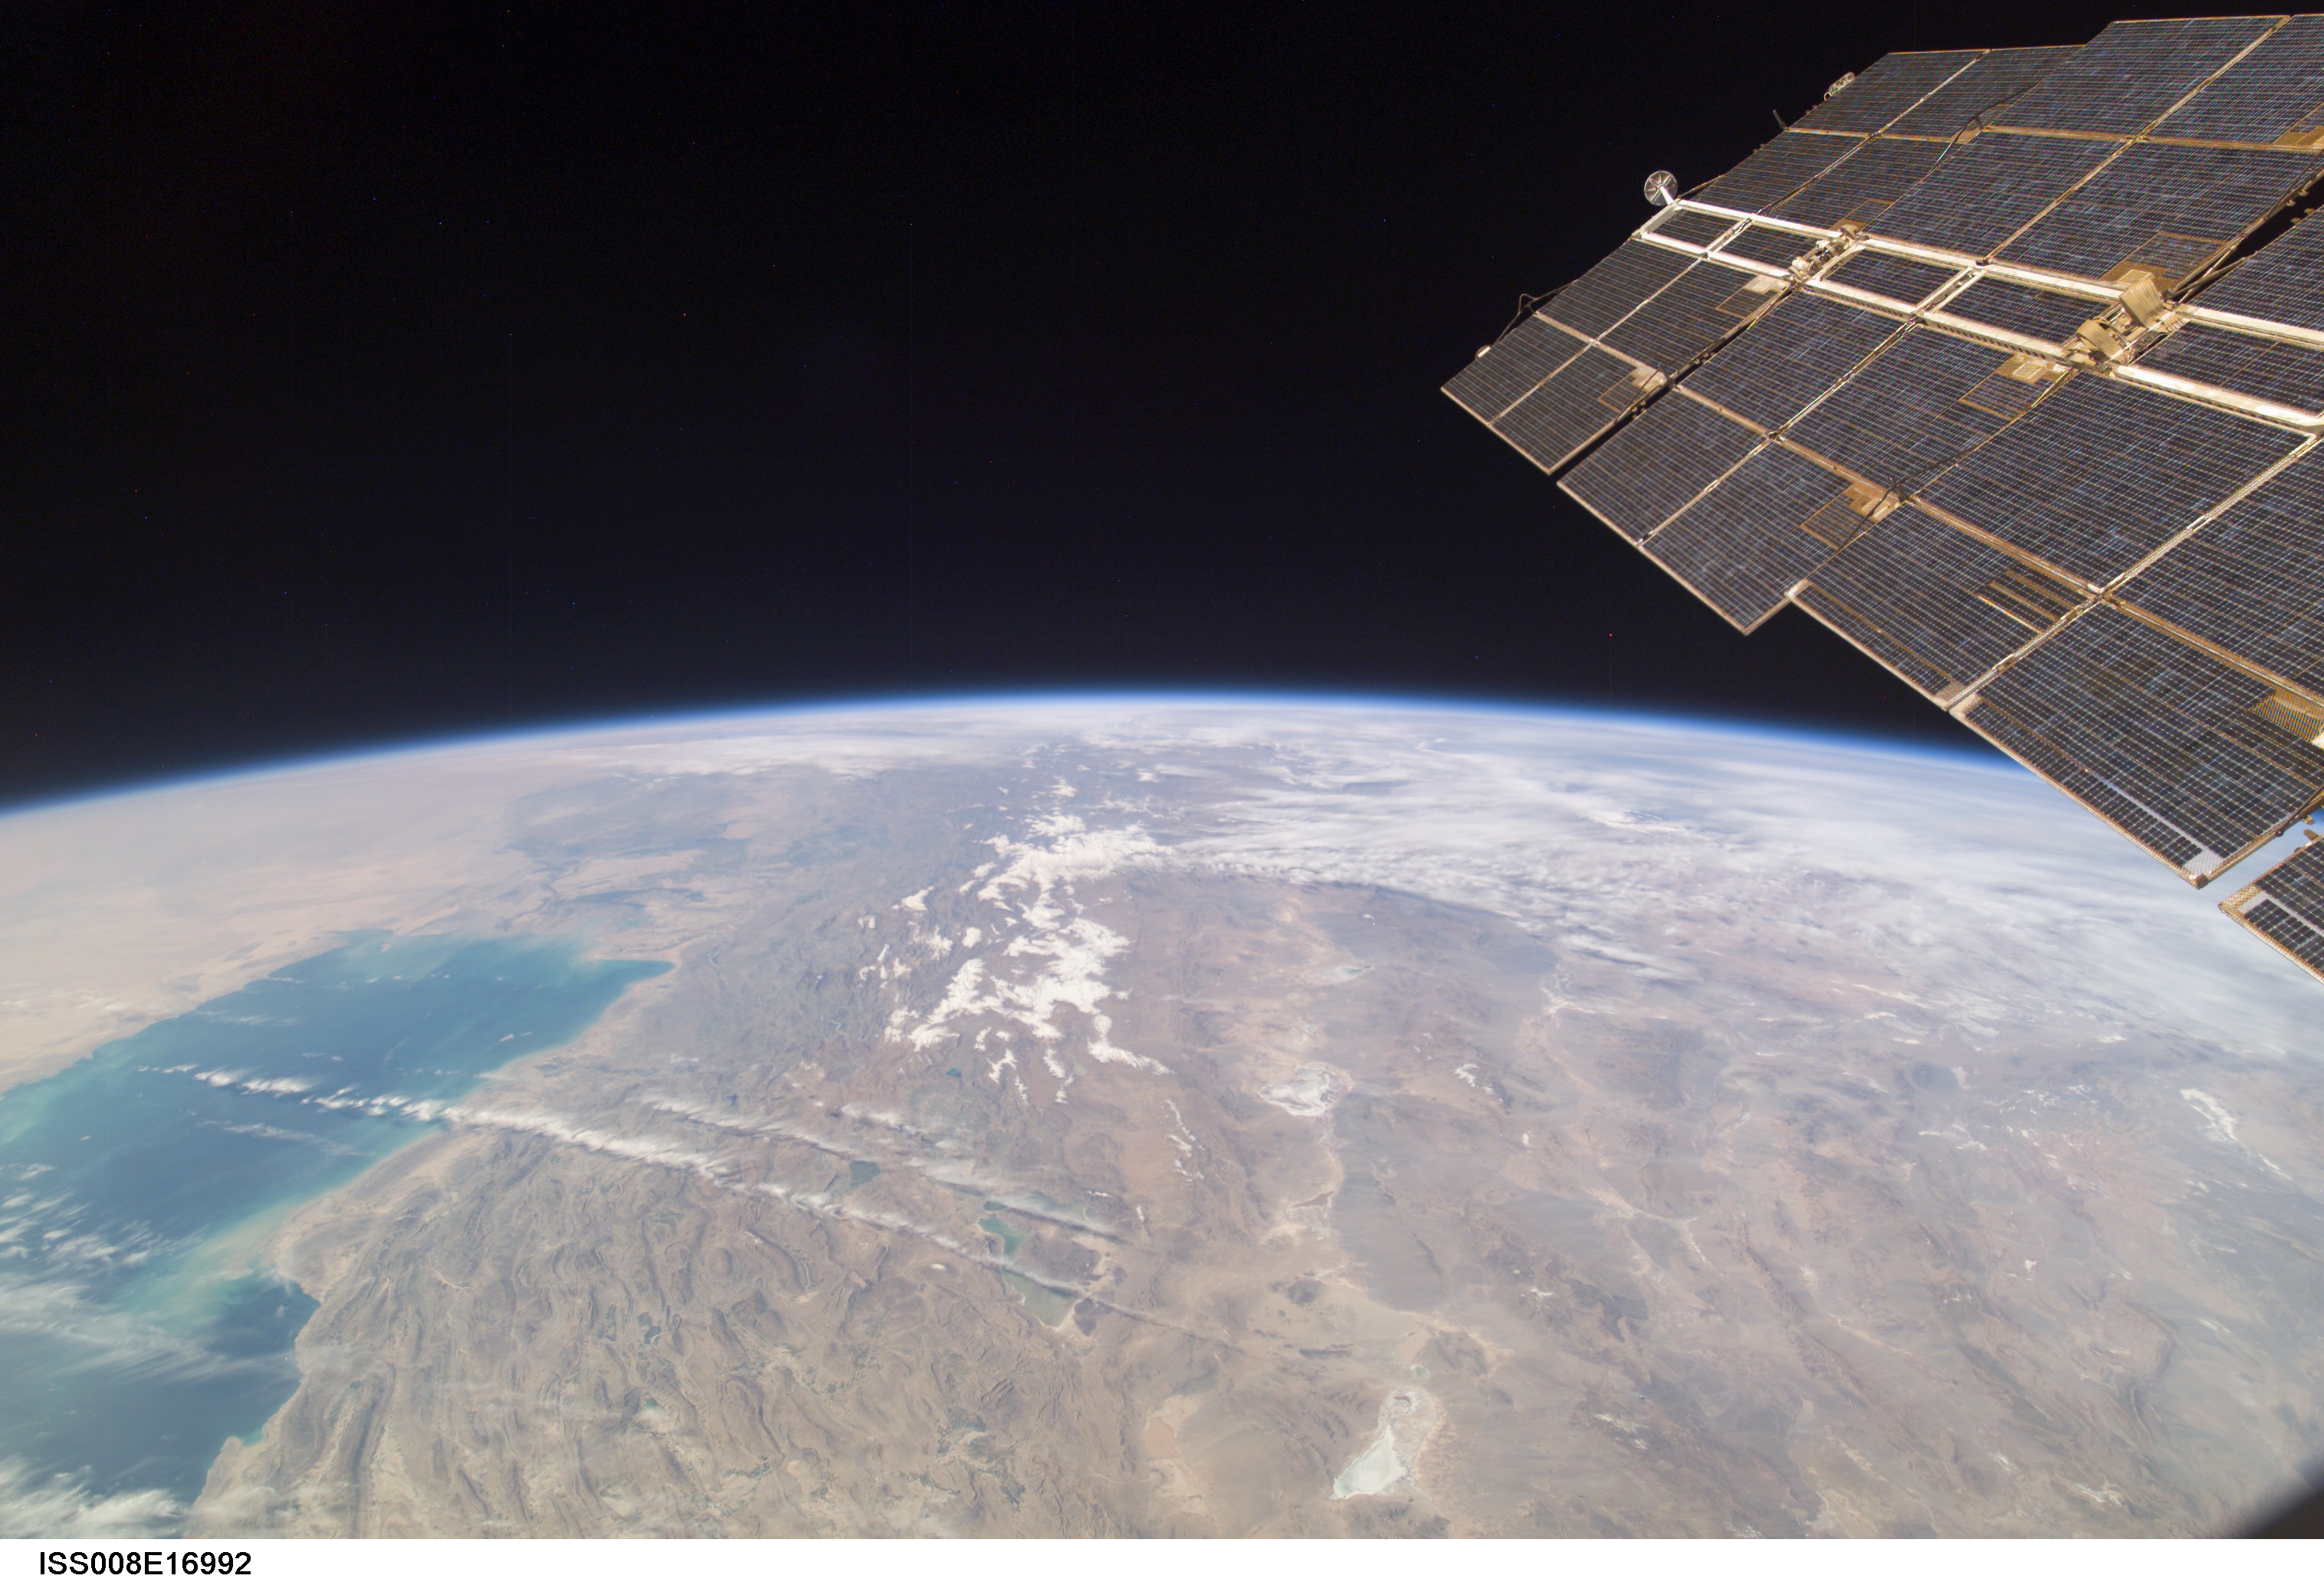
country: IRAN
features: PERSIAN G., ZAGROS MTS., ATMOSPHERIC LIMB
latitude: 30.5
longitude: 53.5
